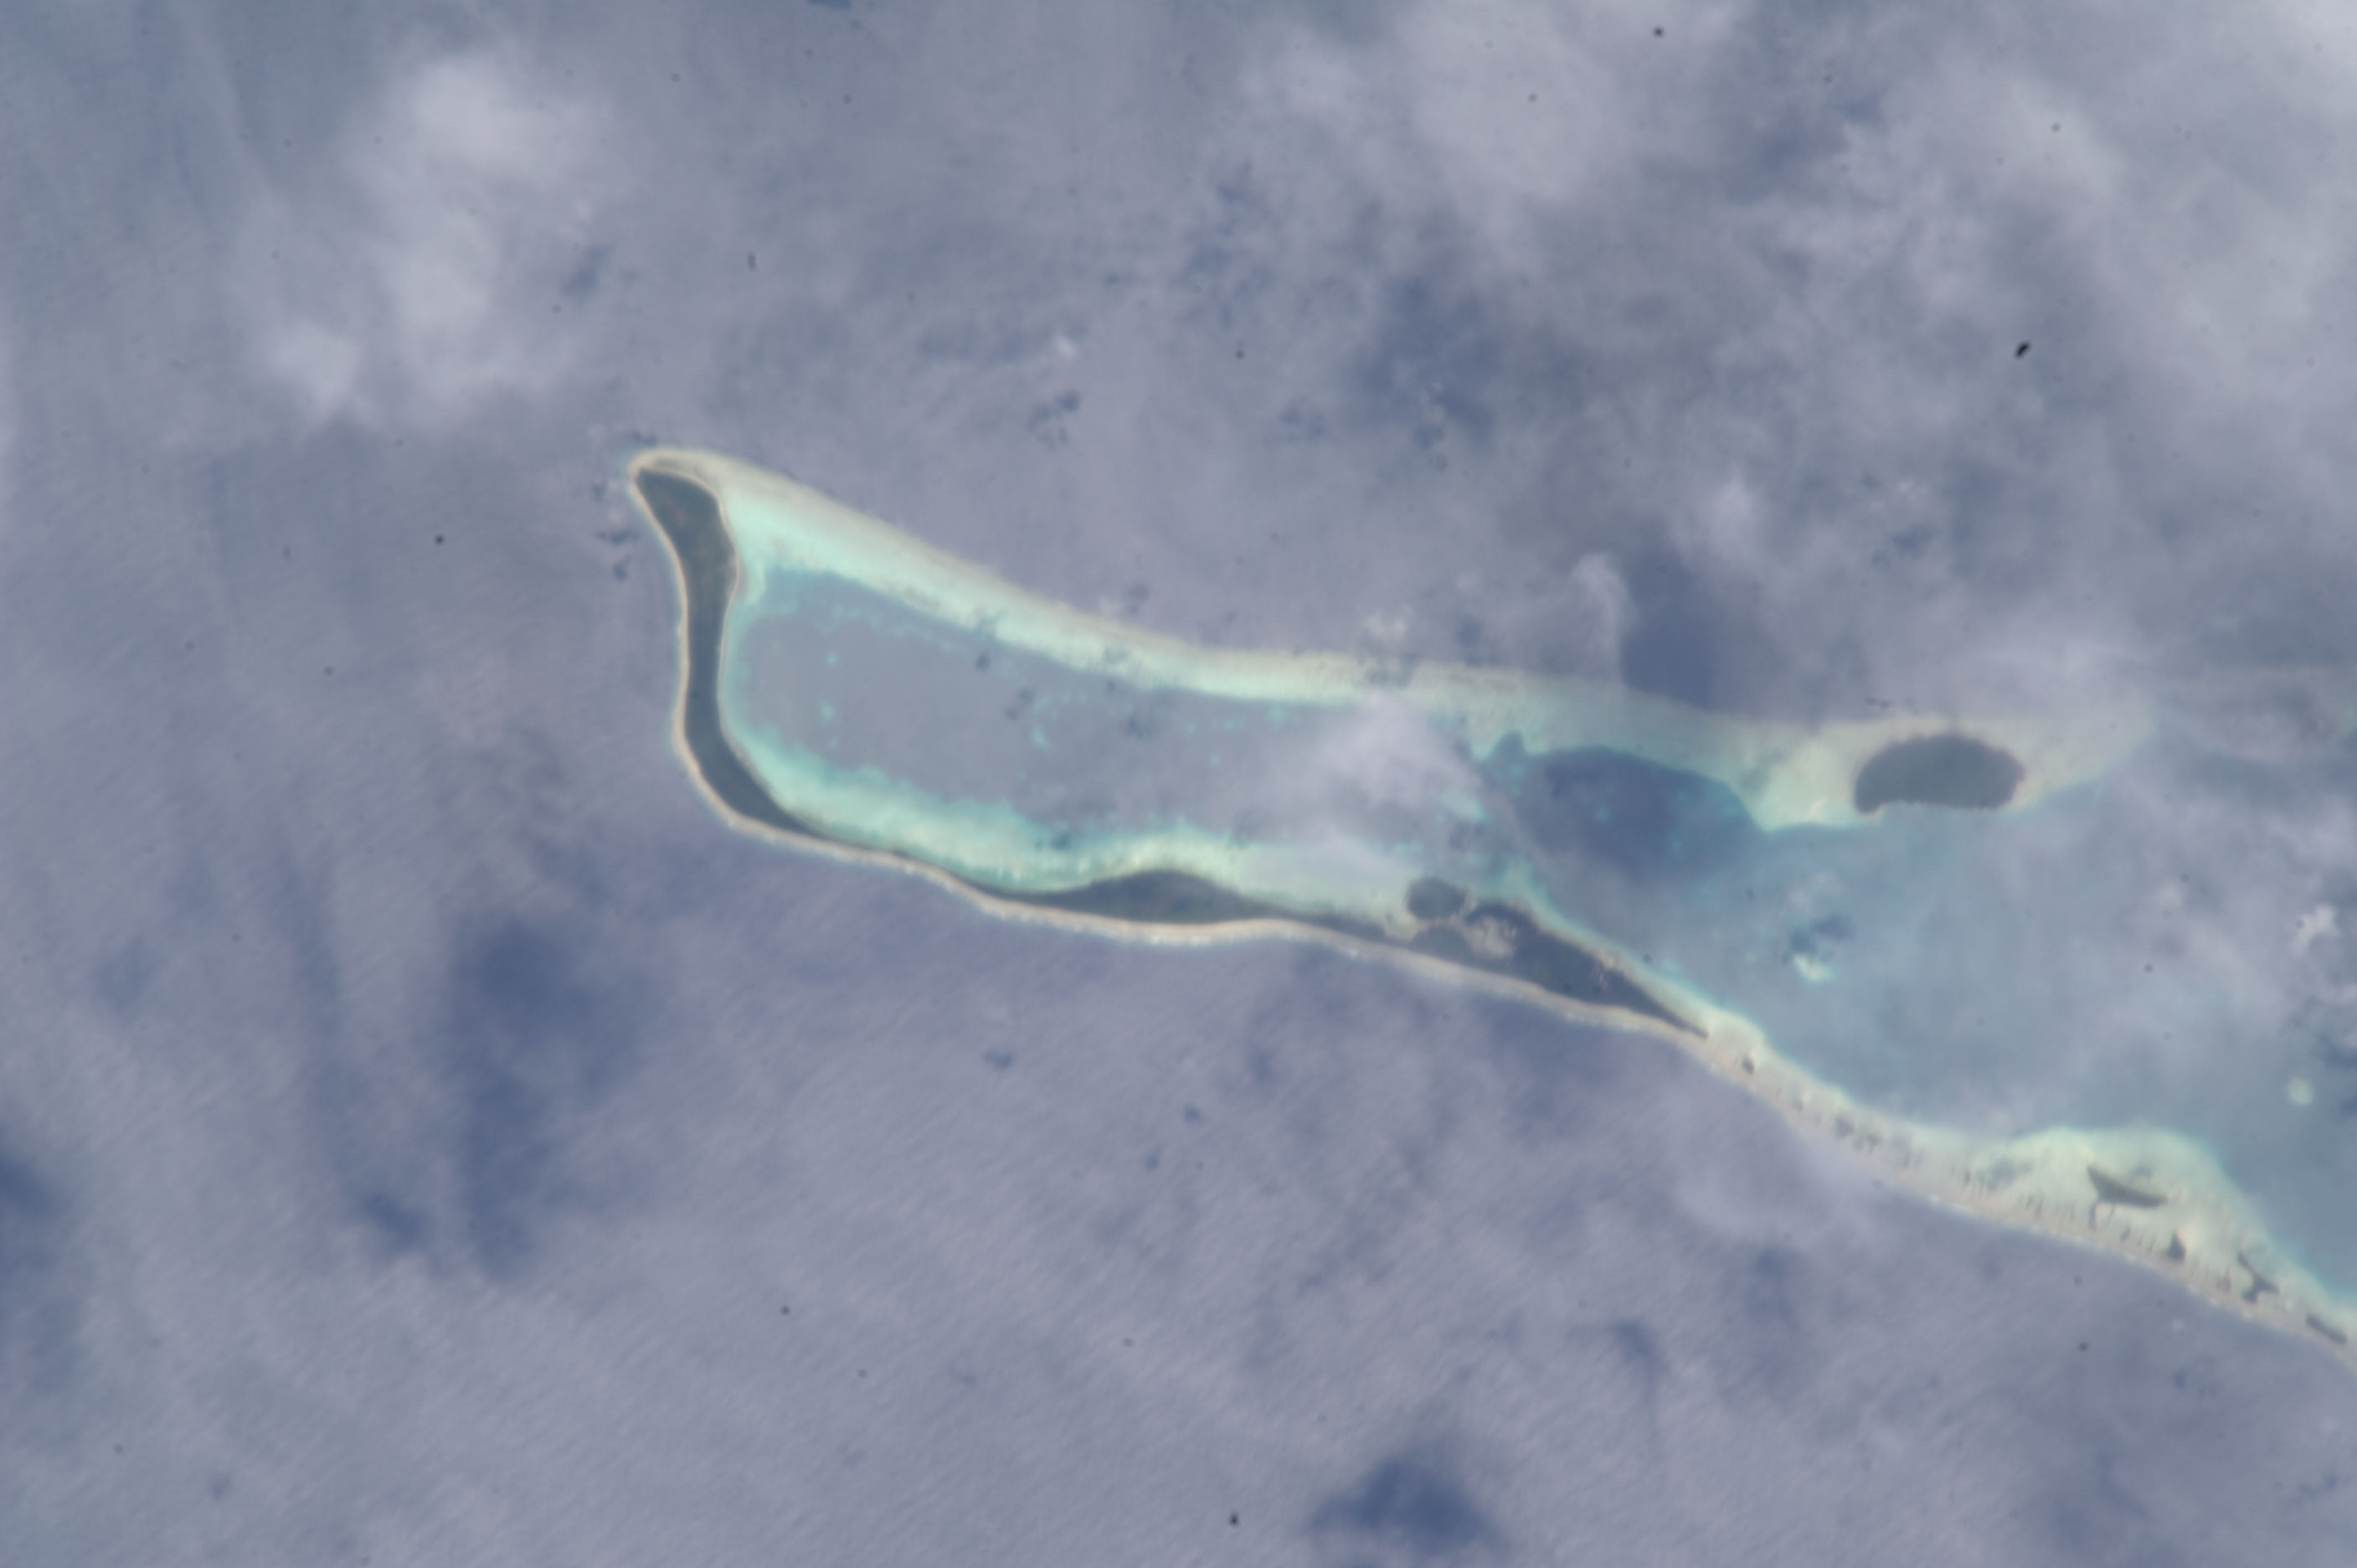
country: PAPUA NEW GUINEA
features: PAOPAO ISLAND, NUGURIA ISLAND, NAMOTU ISLAND, REEF
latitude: -3.4
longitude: 154.7
